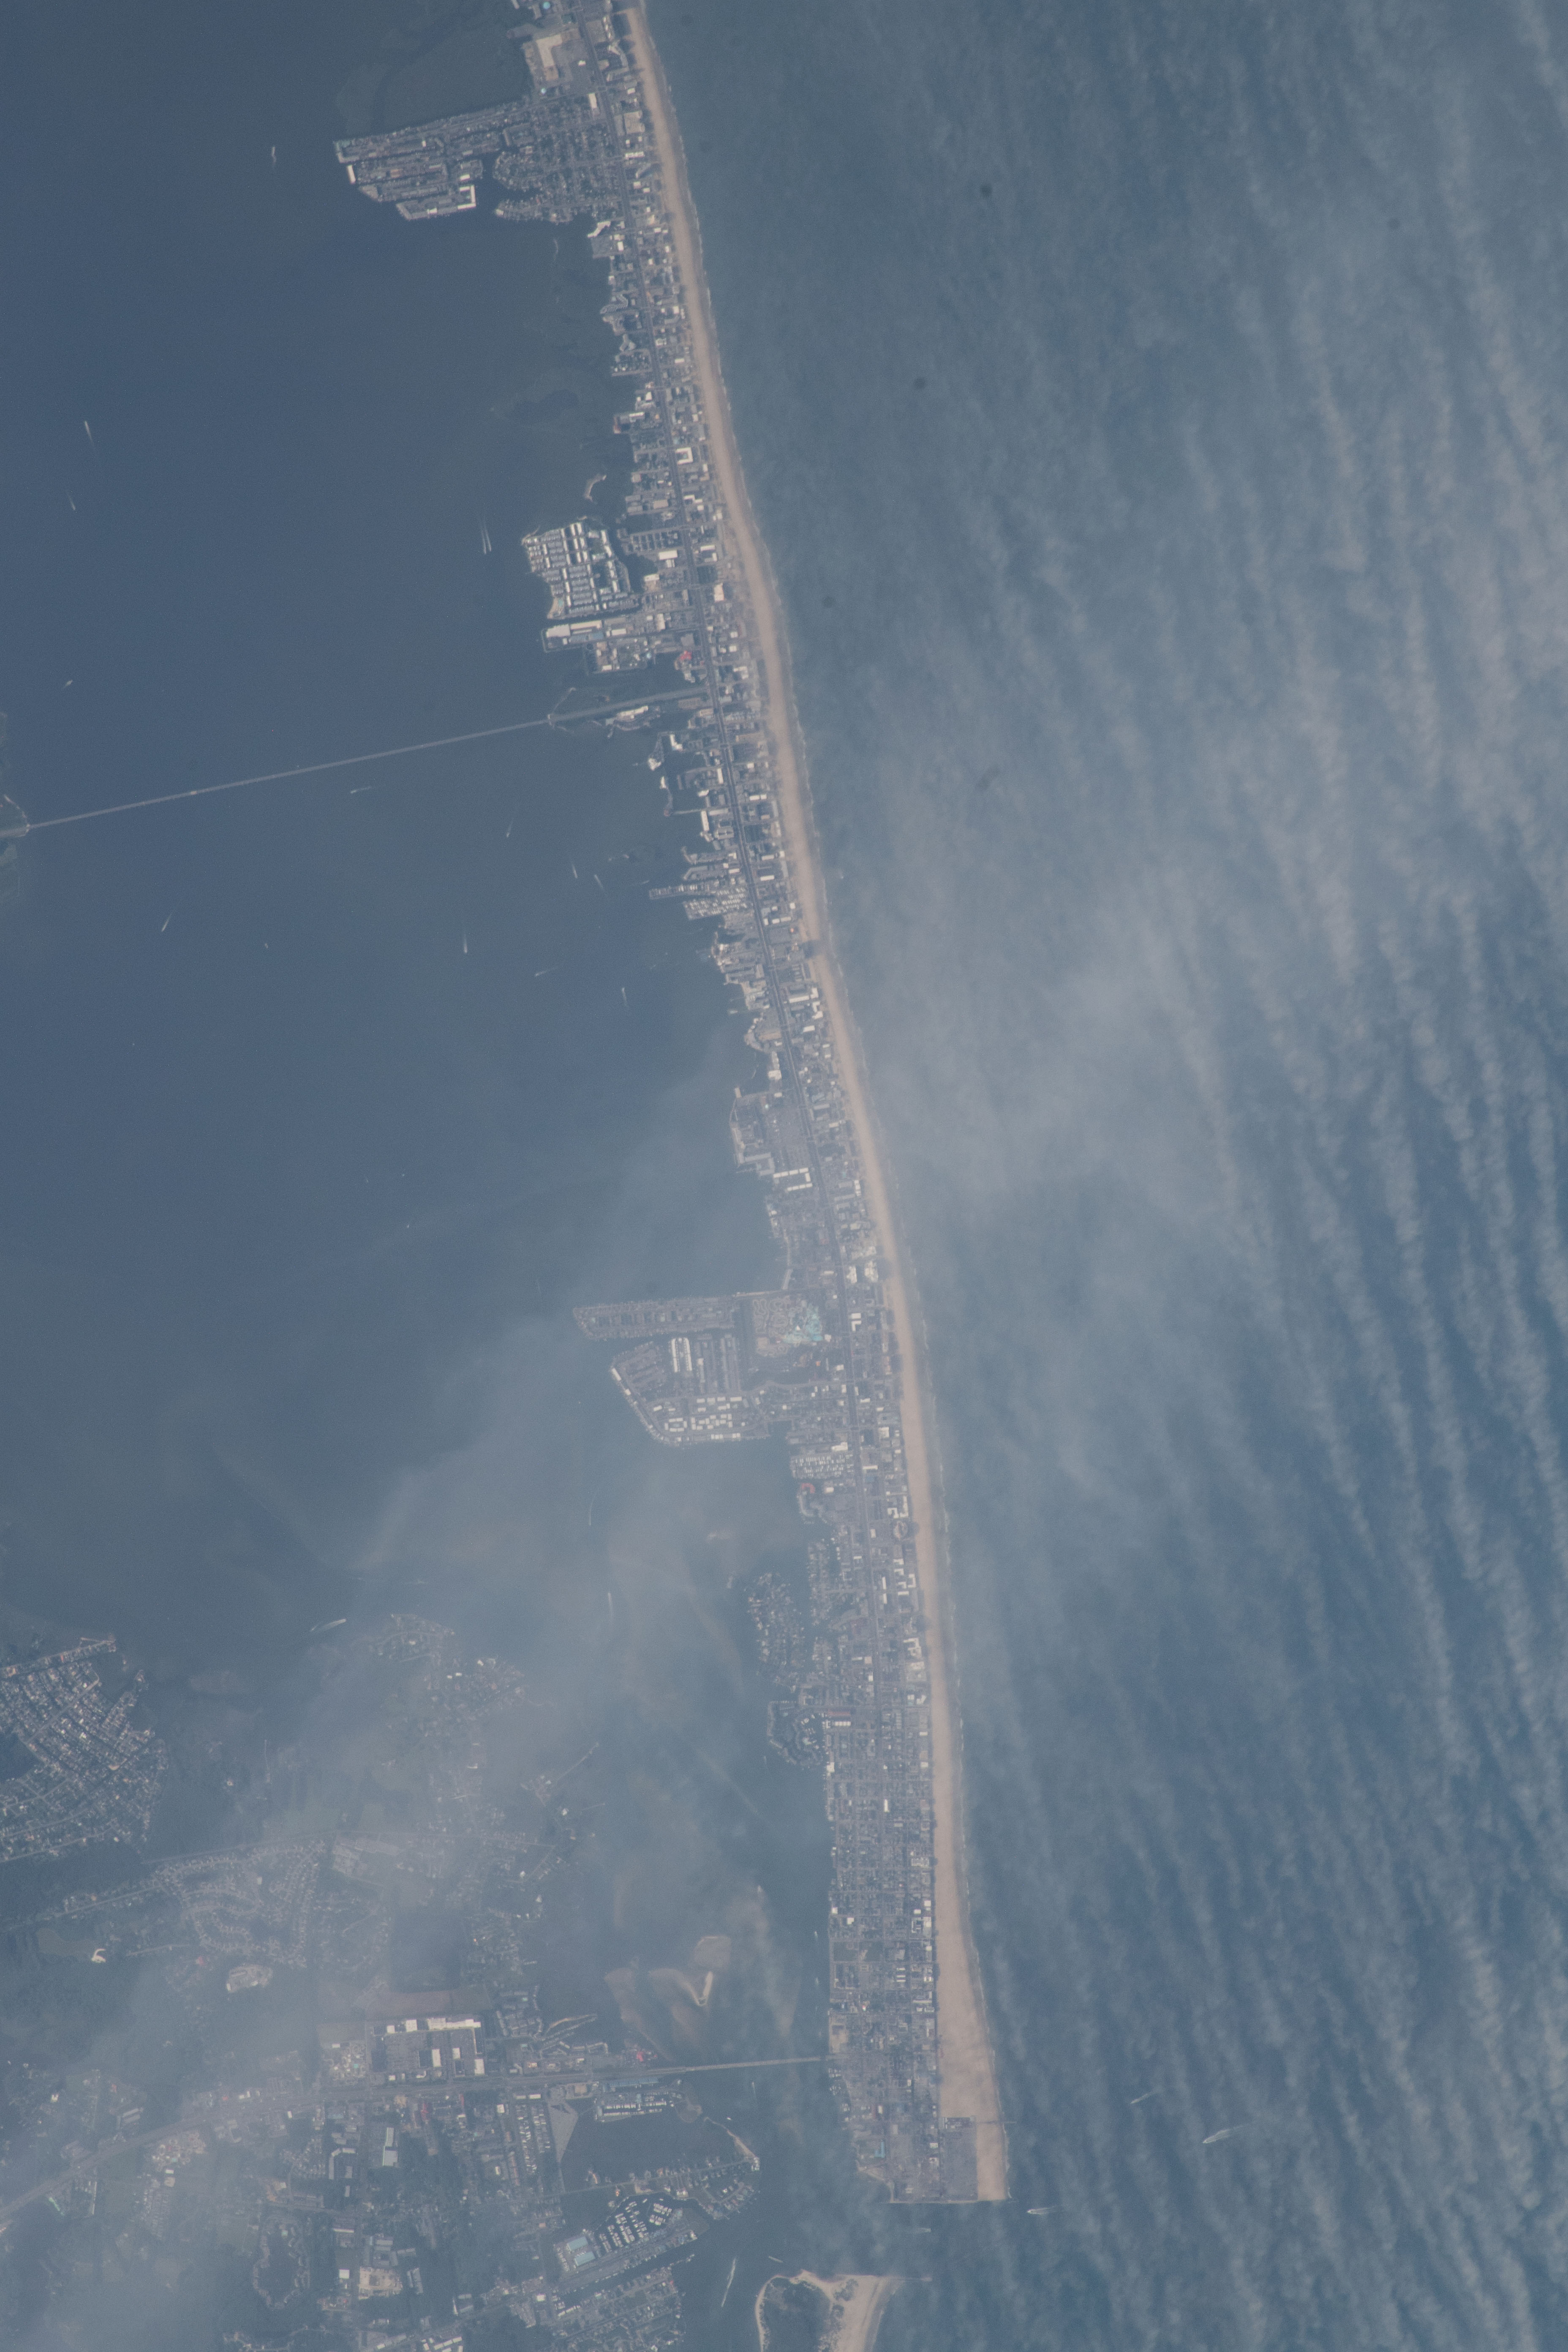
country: USA-MARYLAND
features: ATLANTIC OCEAN, OCEAN CITY, WEST OCEAN CITY, ASSATEAGUE ISLAND, ISLE OF WIGHT BAY, ASSAWOMAN BAY
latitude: 38.4
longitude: -75.1
